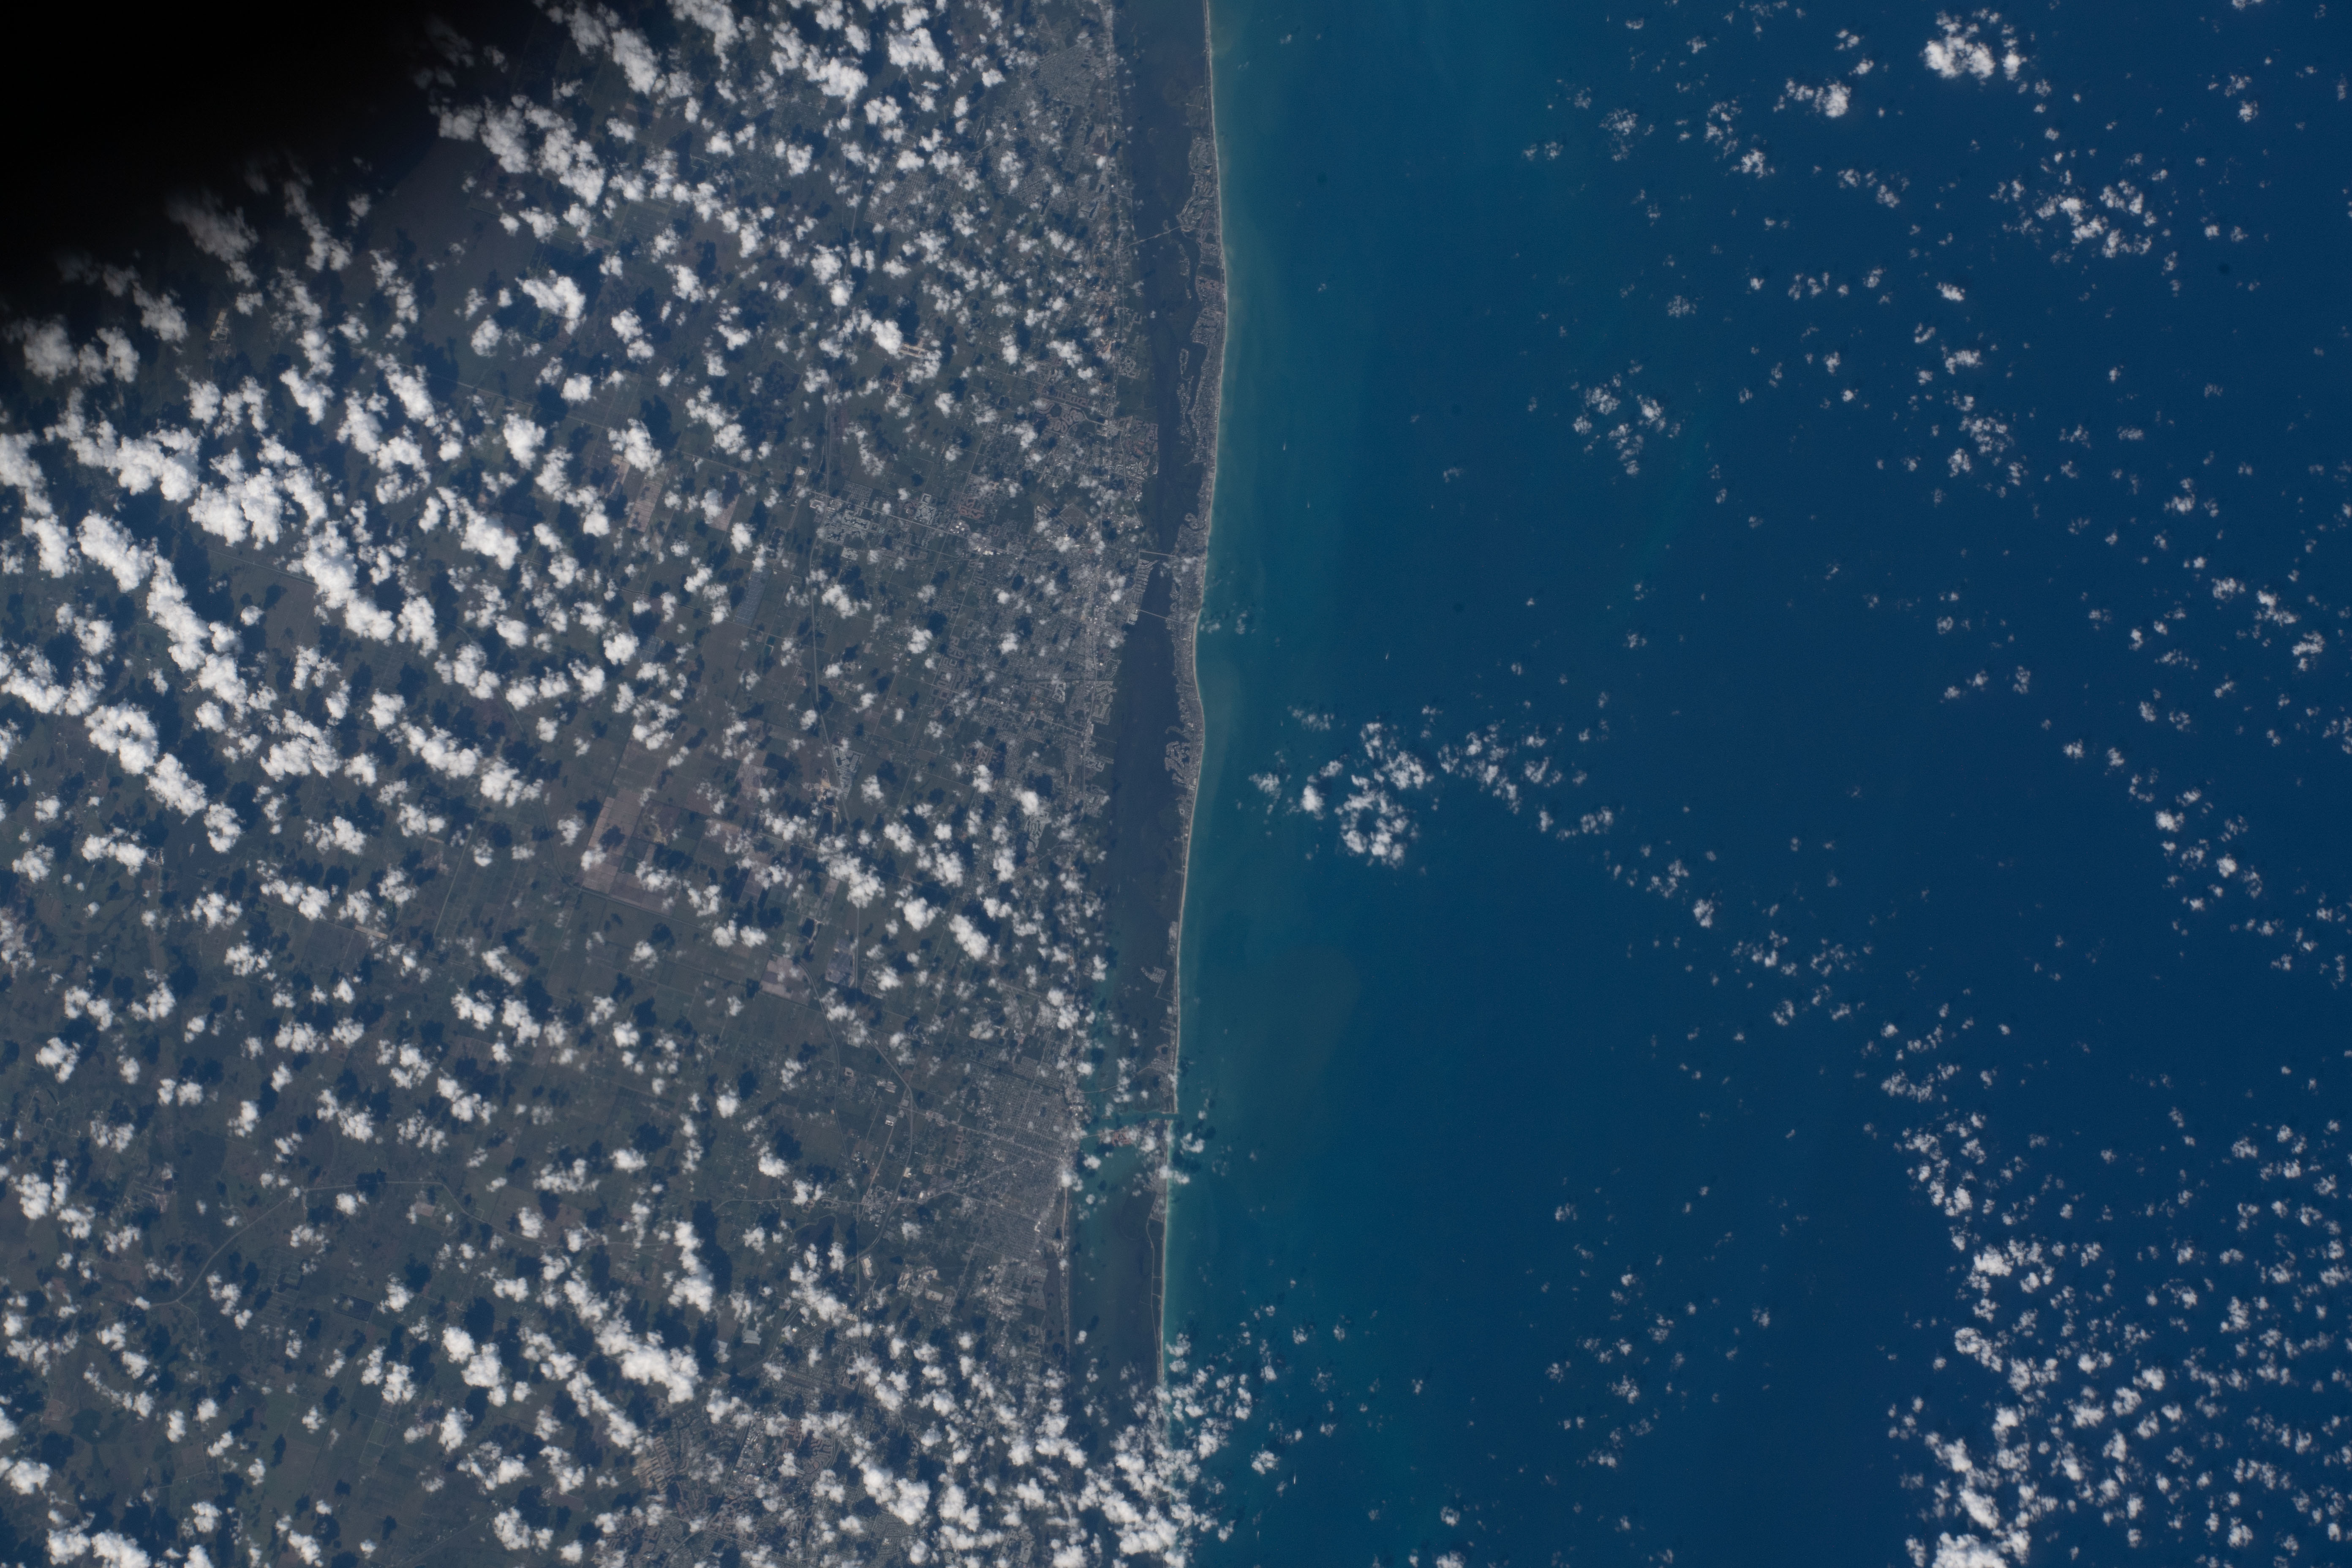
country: USA-FLORIDA
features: FORT PIERCE, VERO BEACH
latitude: 27.6
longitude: -80.3
